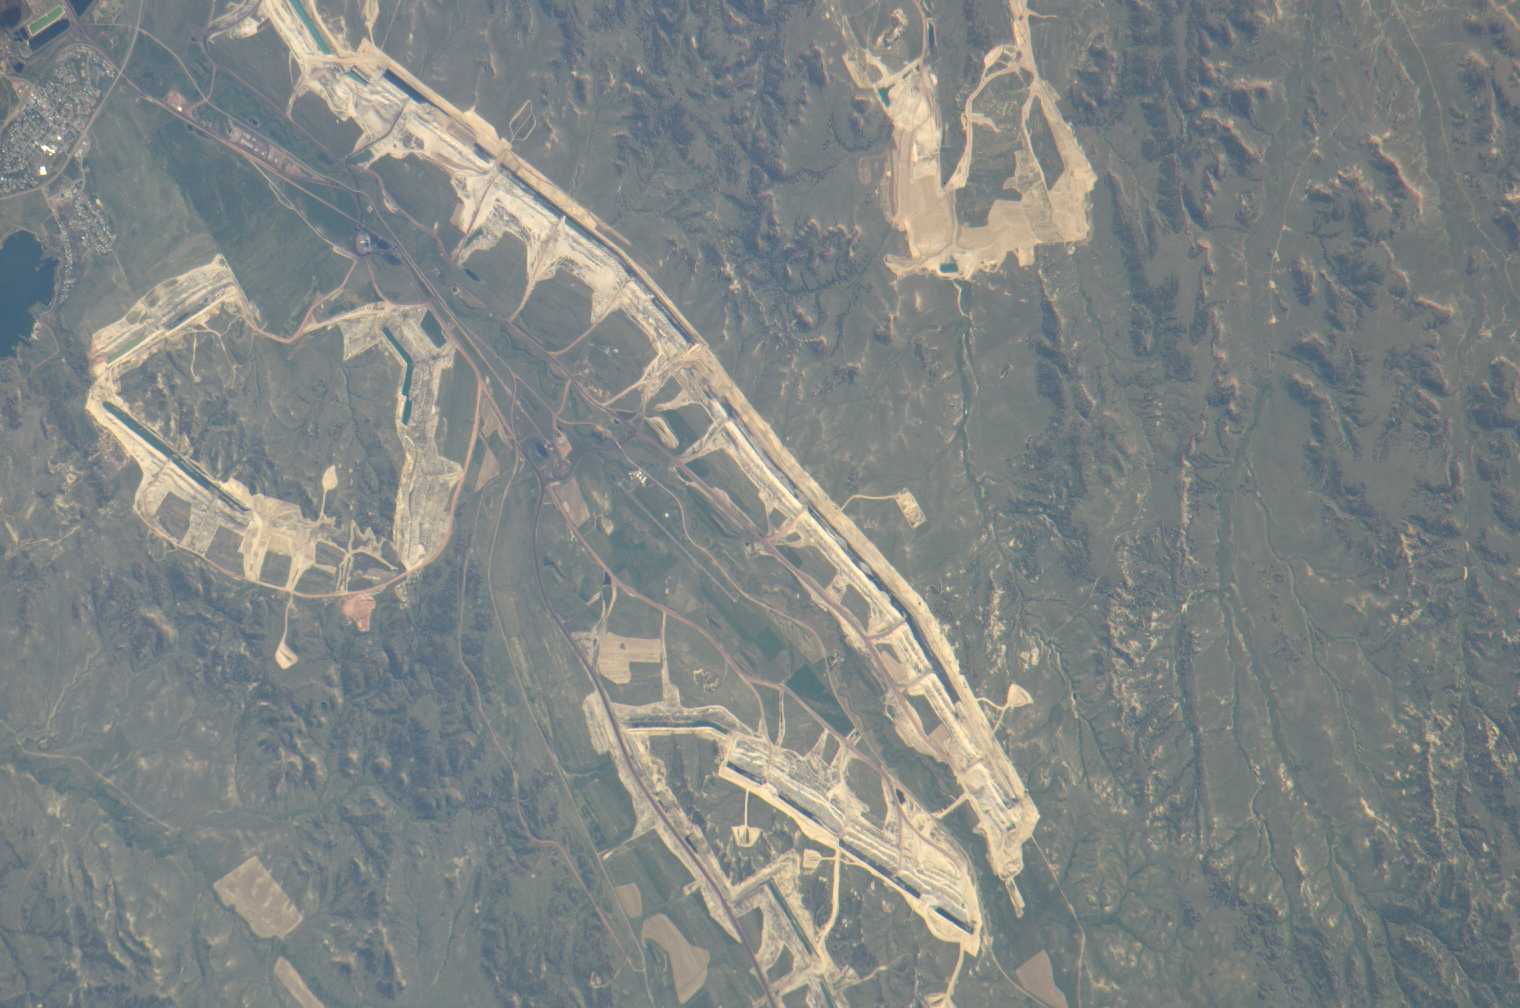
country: USA-MONTANA
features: COLSTRIP MINE
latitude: 45.9
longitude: -106.7
